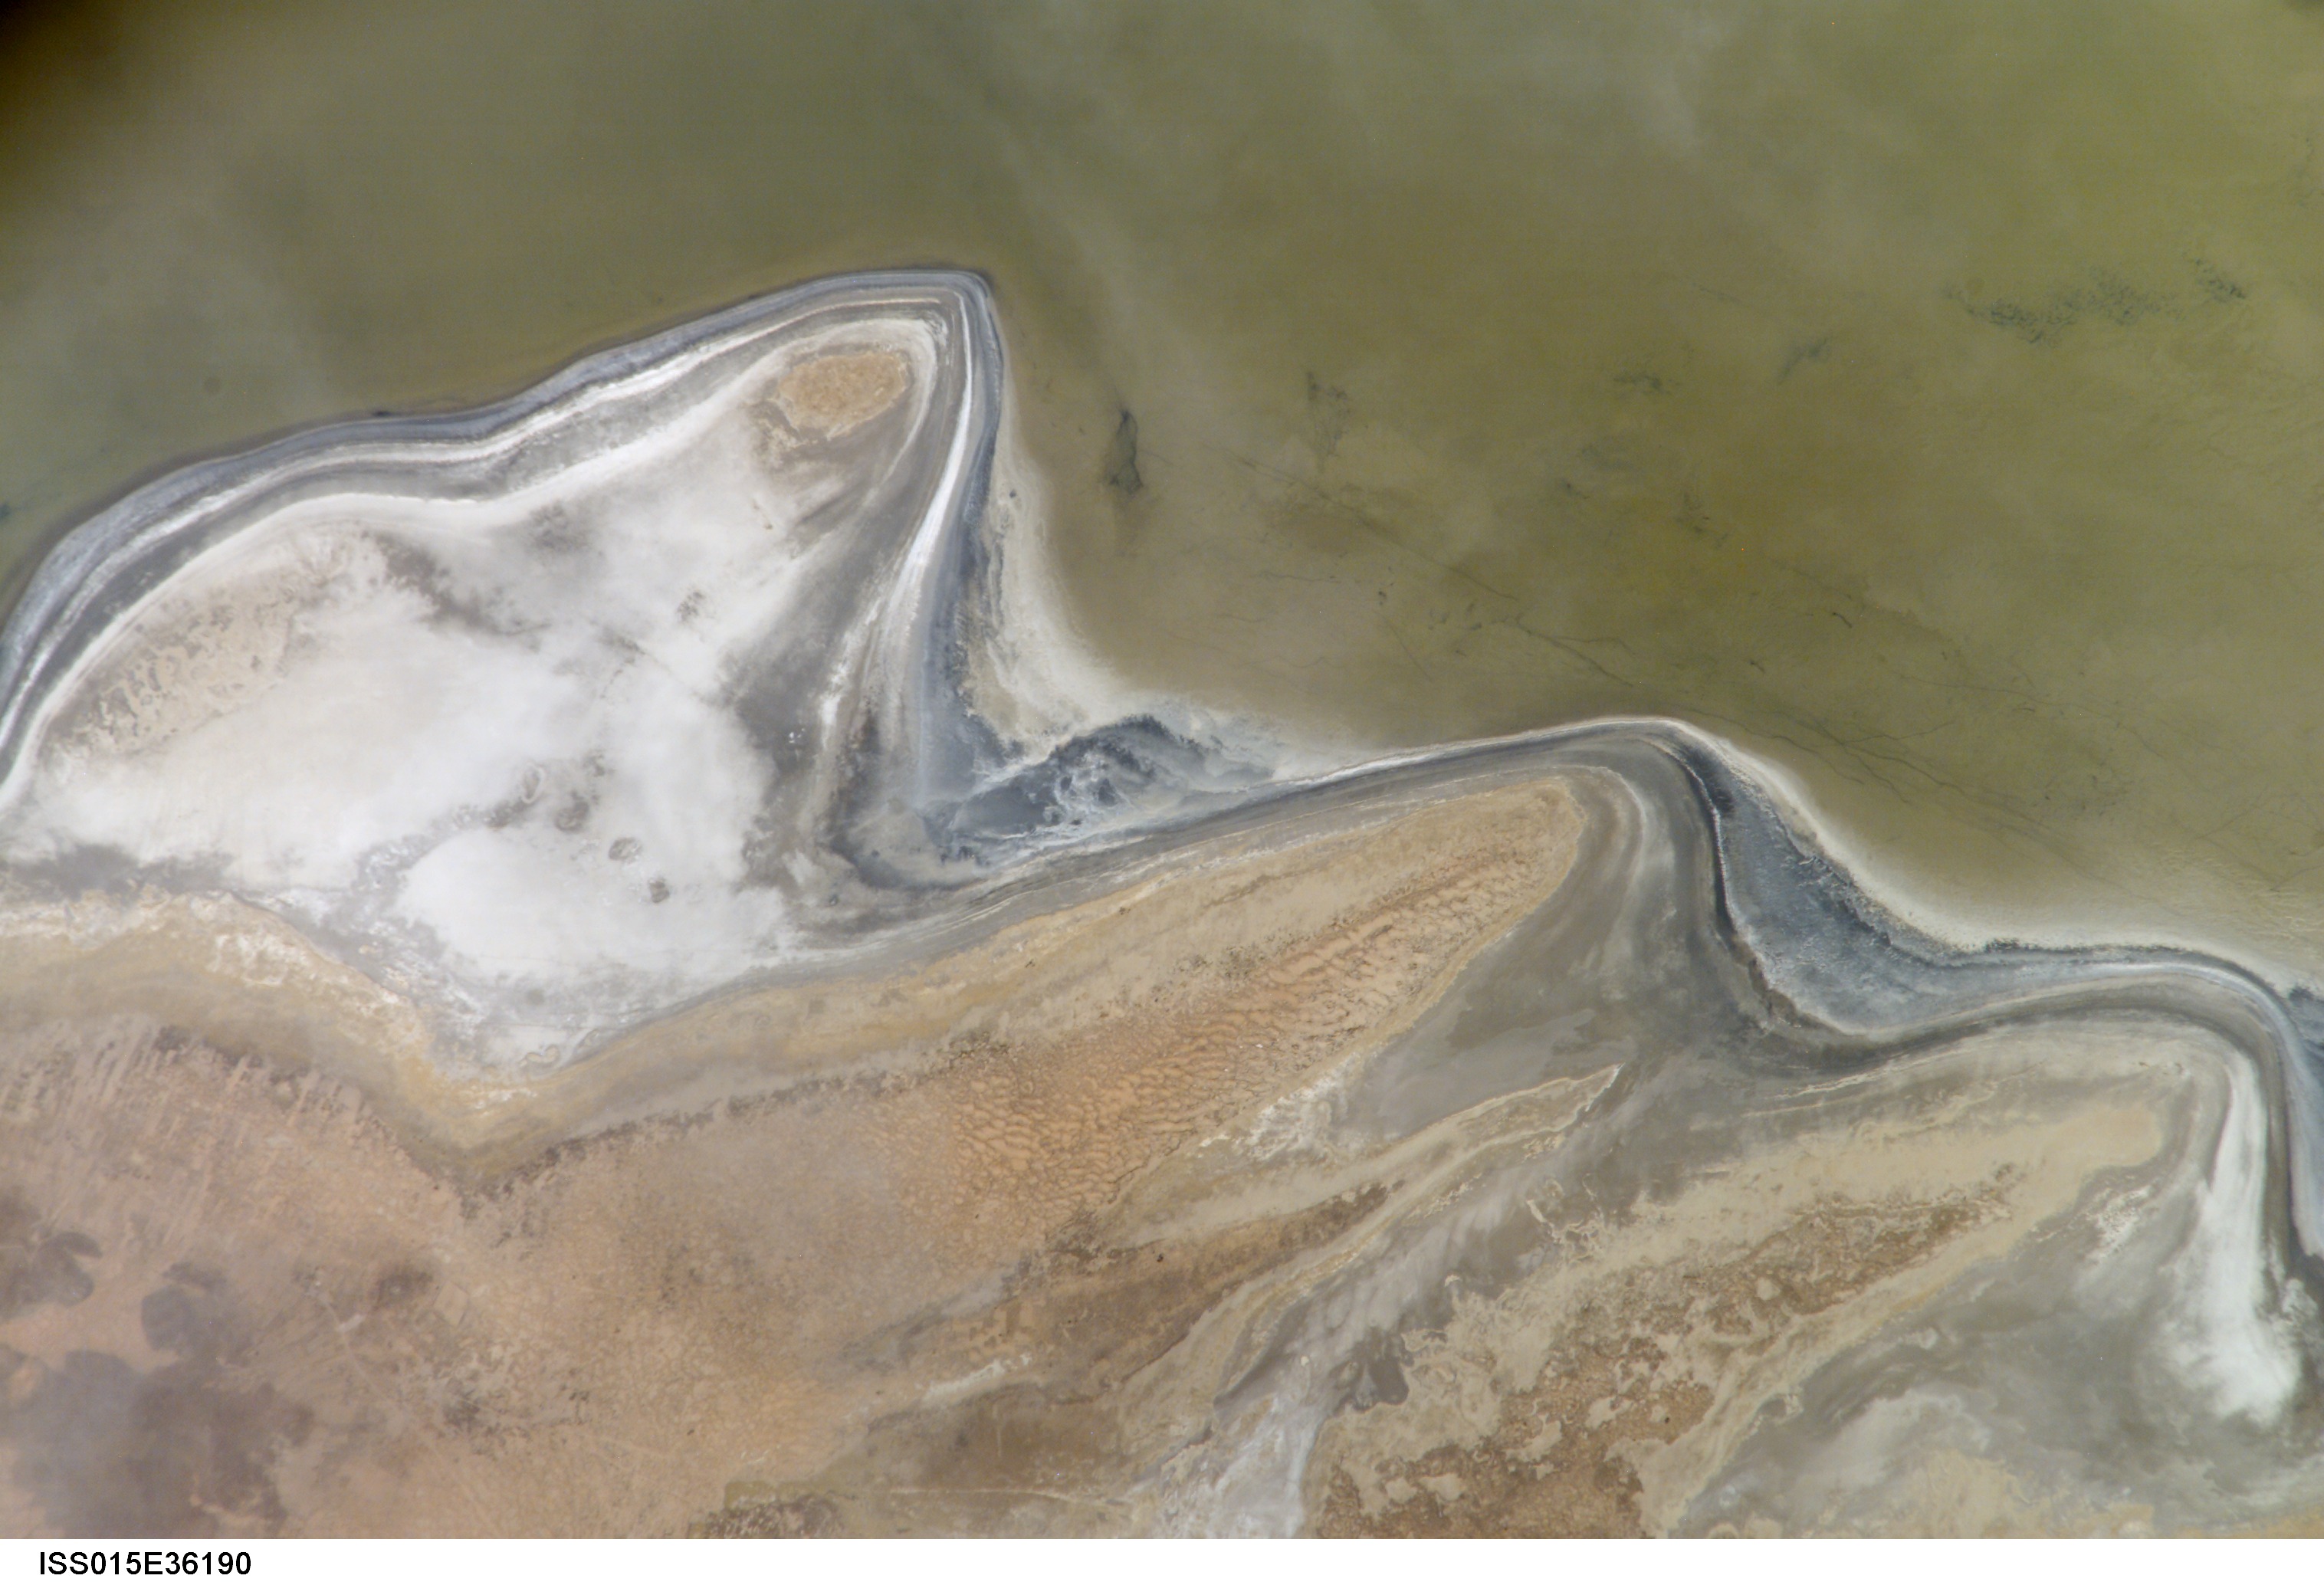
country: BOLIVIA
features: SW. LAGO POOPO, DUNES
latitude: -18.9
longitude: -67.1
